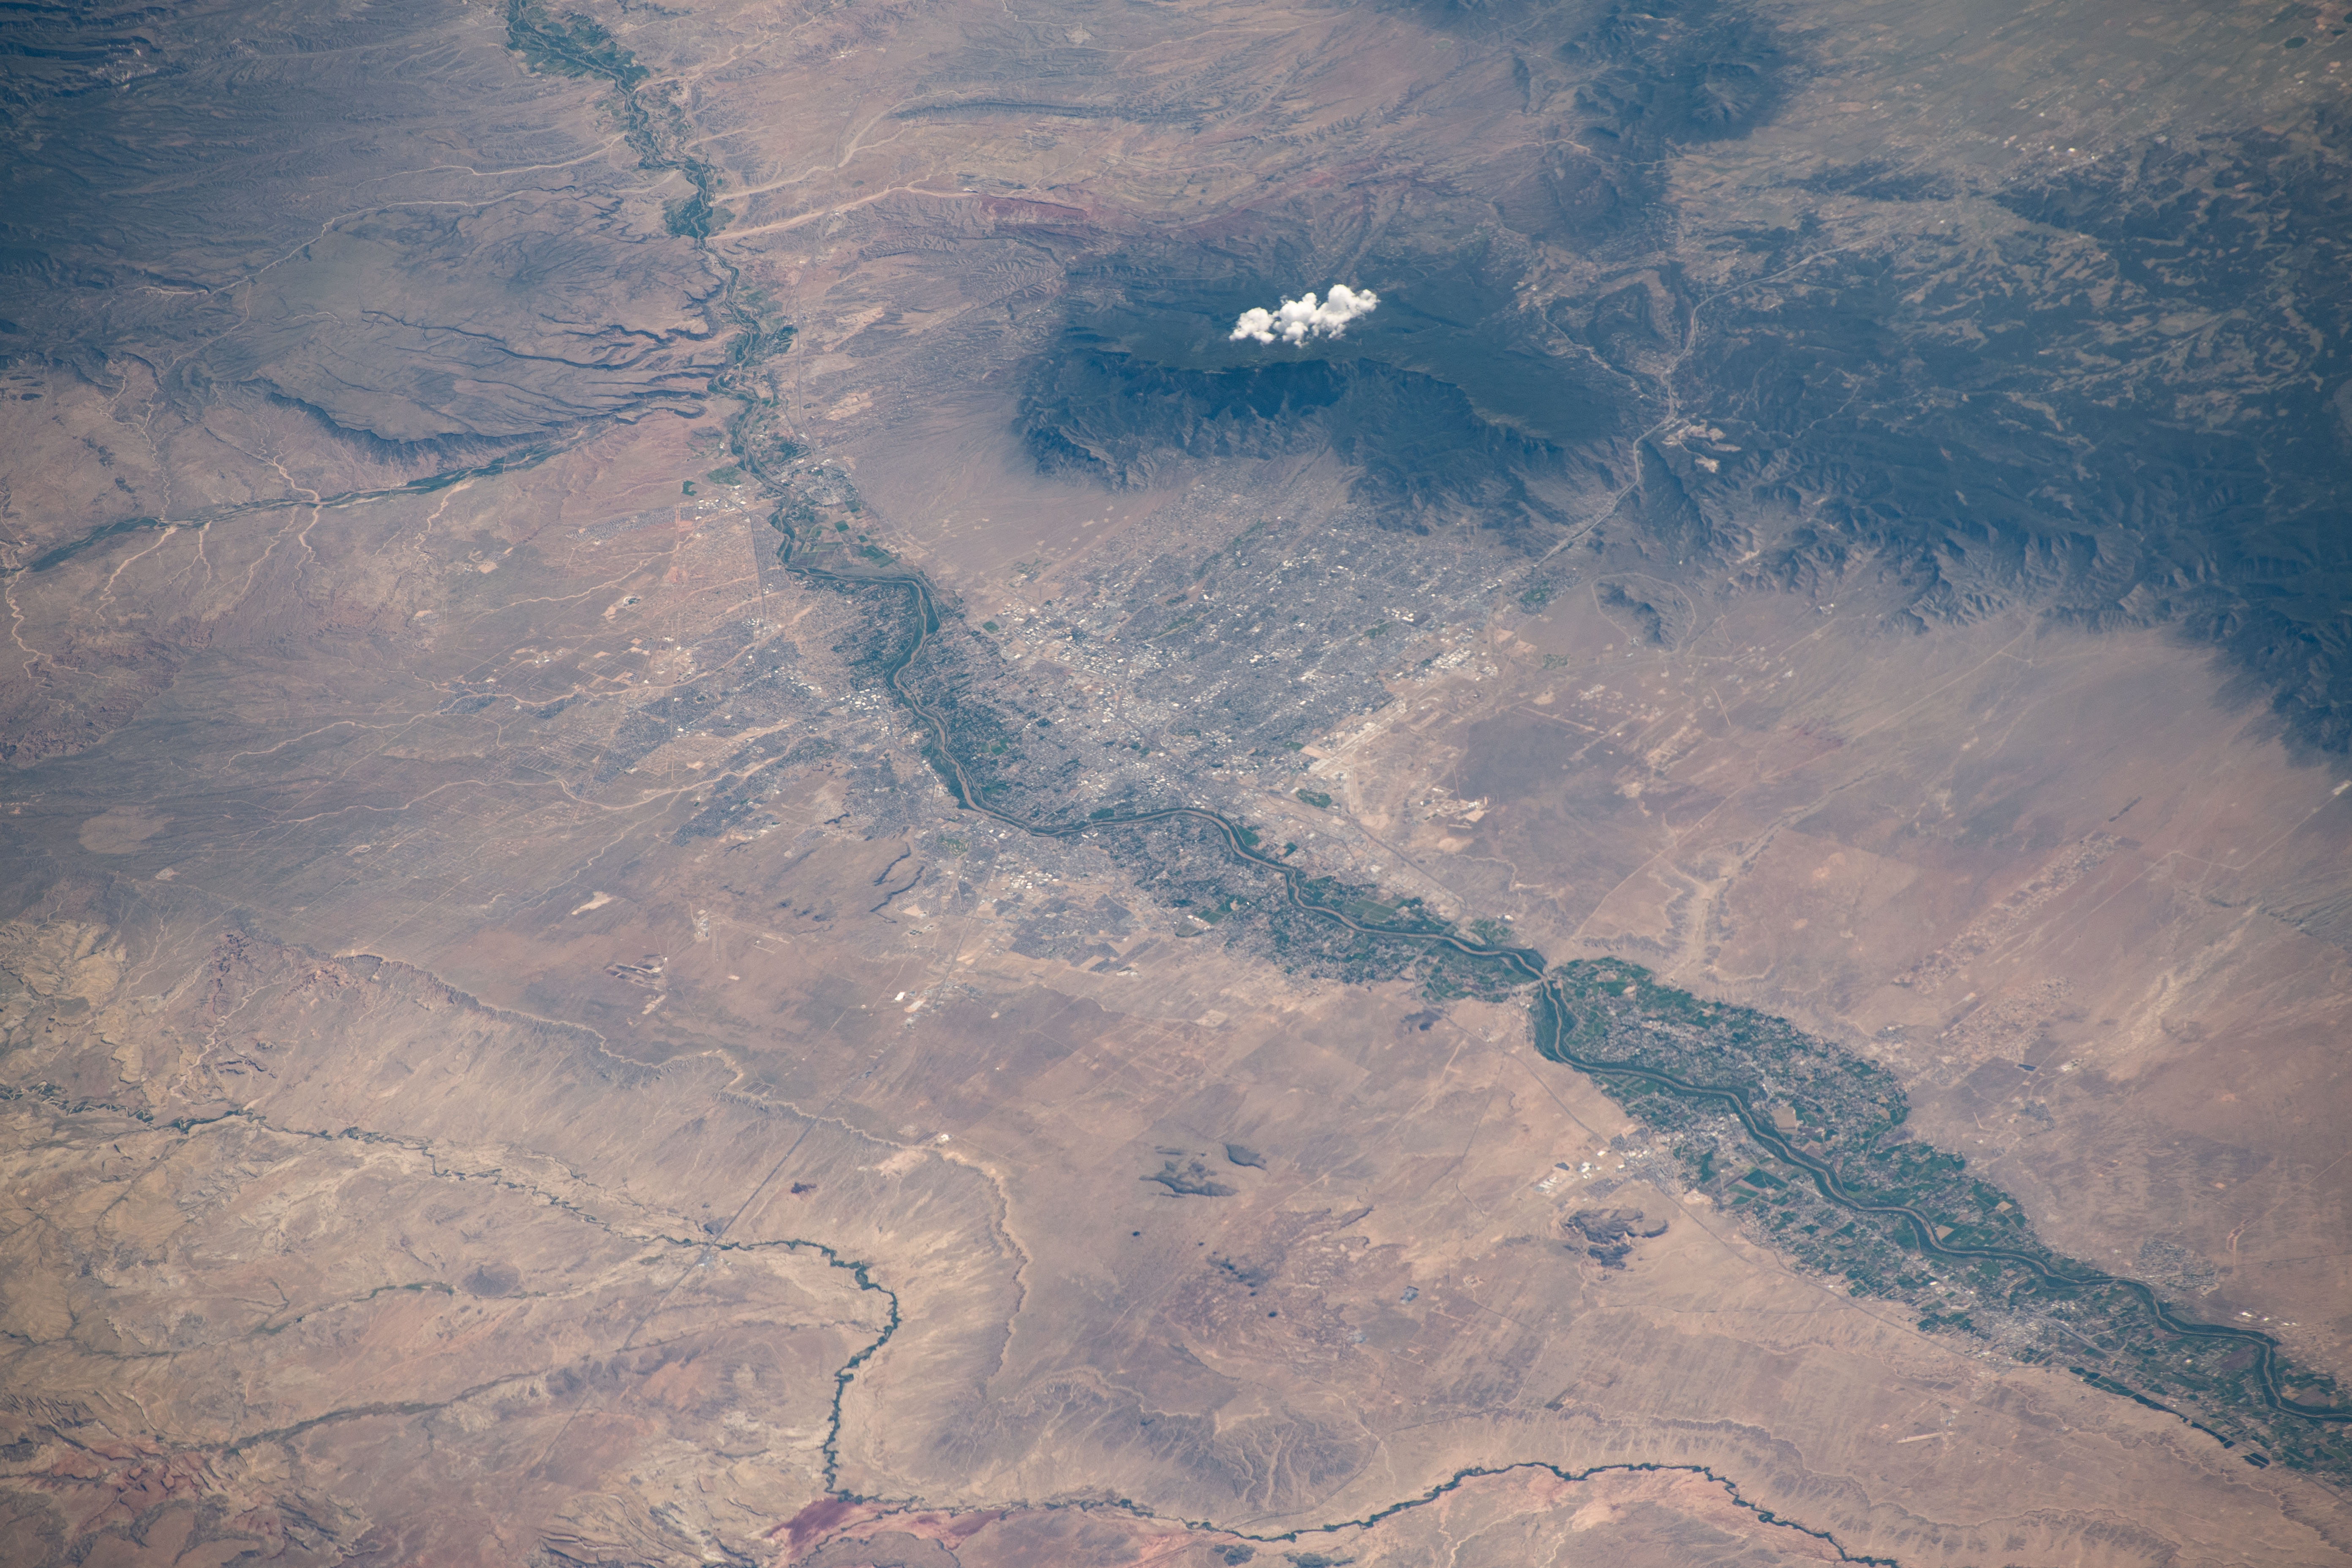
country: USA-NEW MEXICO
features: ALBUQUERQUE, RIO GRANDE RIVER, RIO RANCHO, SANDIA MOUNTAINS, BERNALILLO
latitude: 35.1
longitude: -106.7
